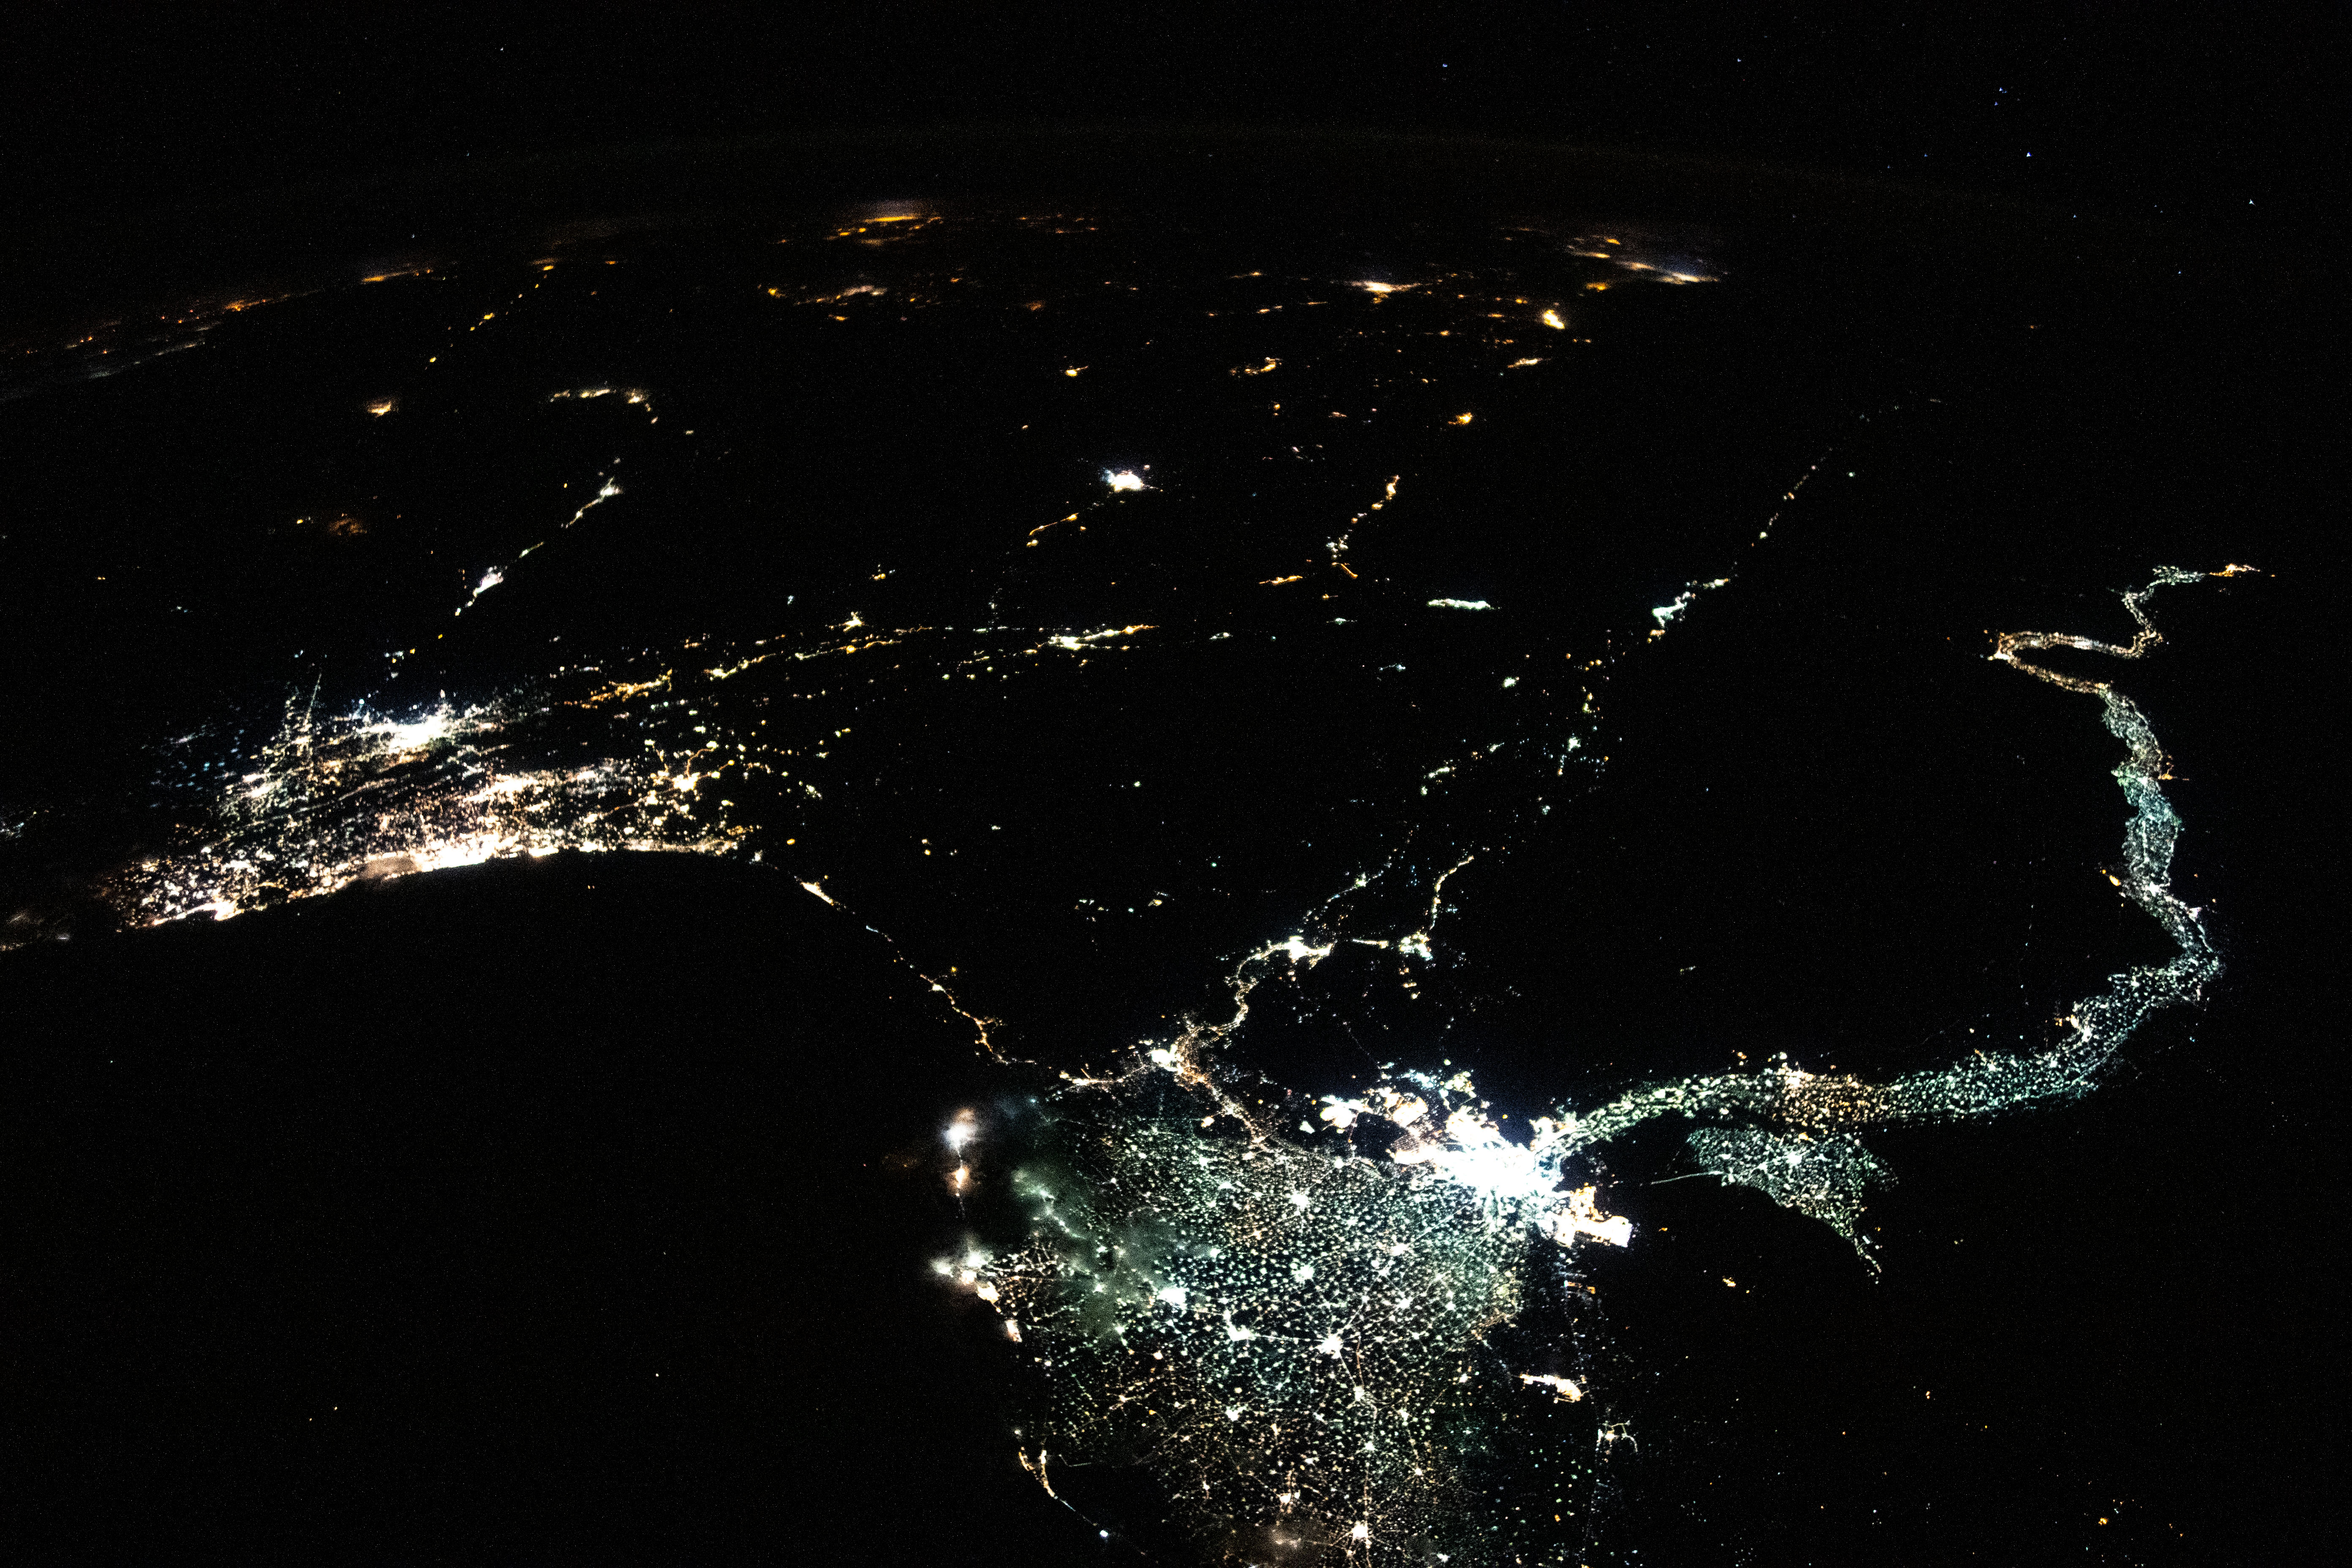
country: EGYPT
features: DARK EARTHOBS, NILE DELTA, GAZA STRIP
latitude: 28.5
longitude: 34.5
